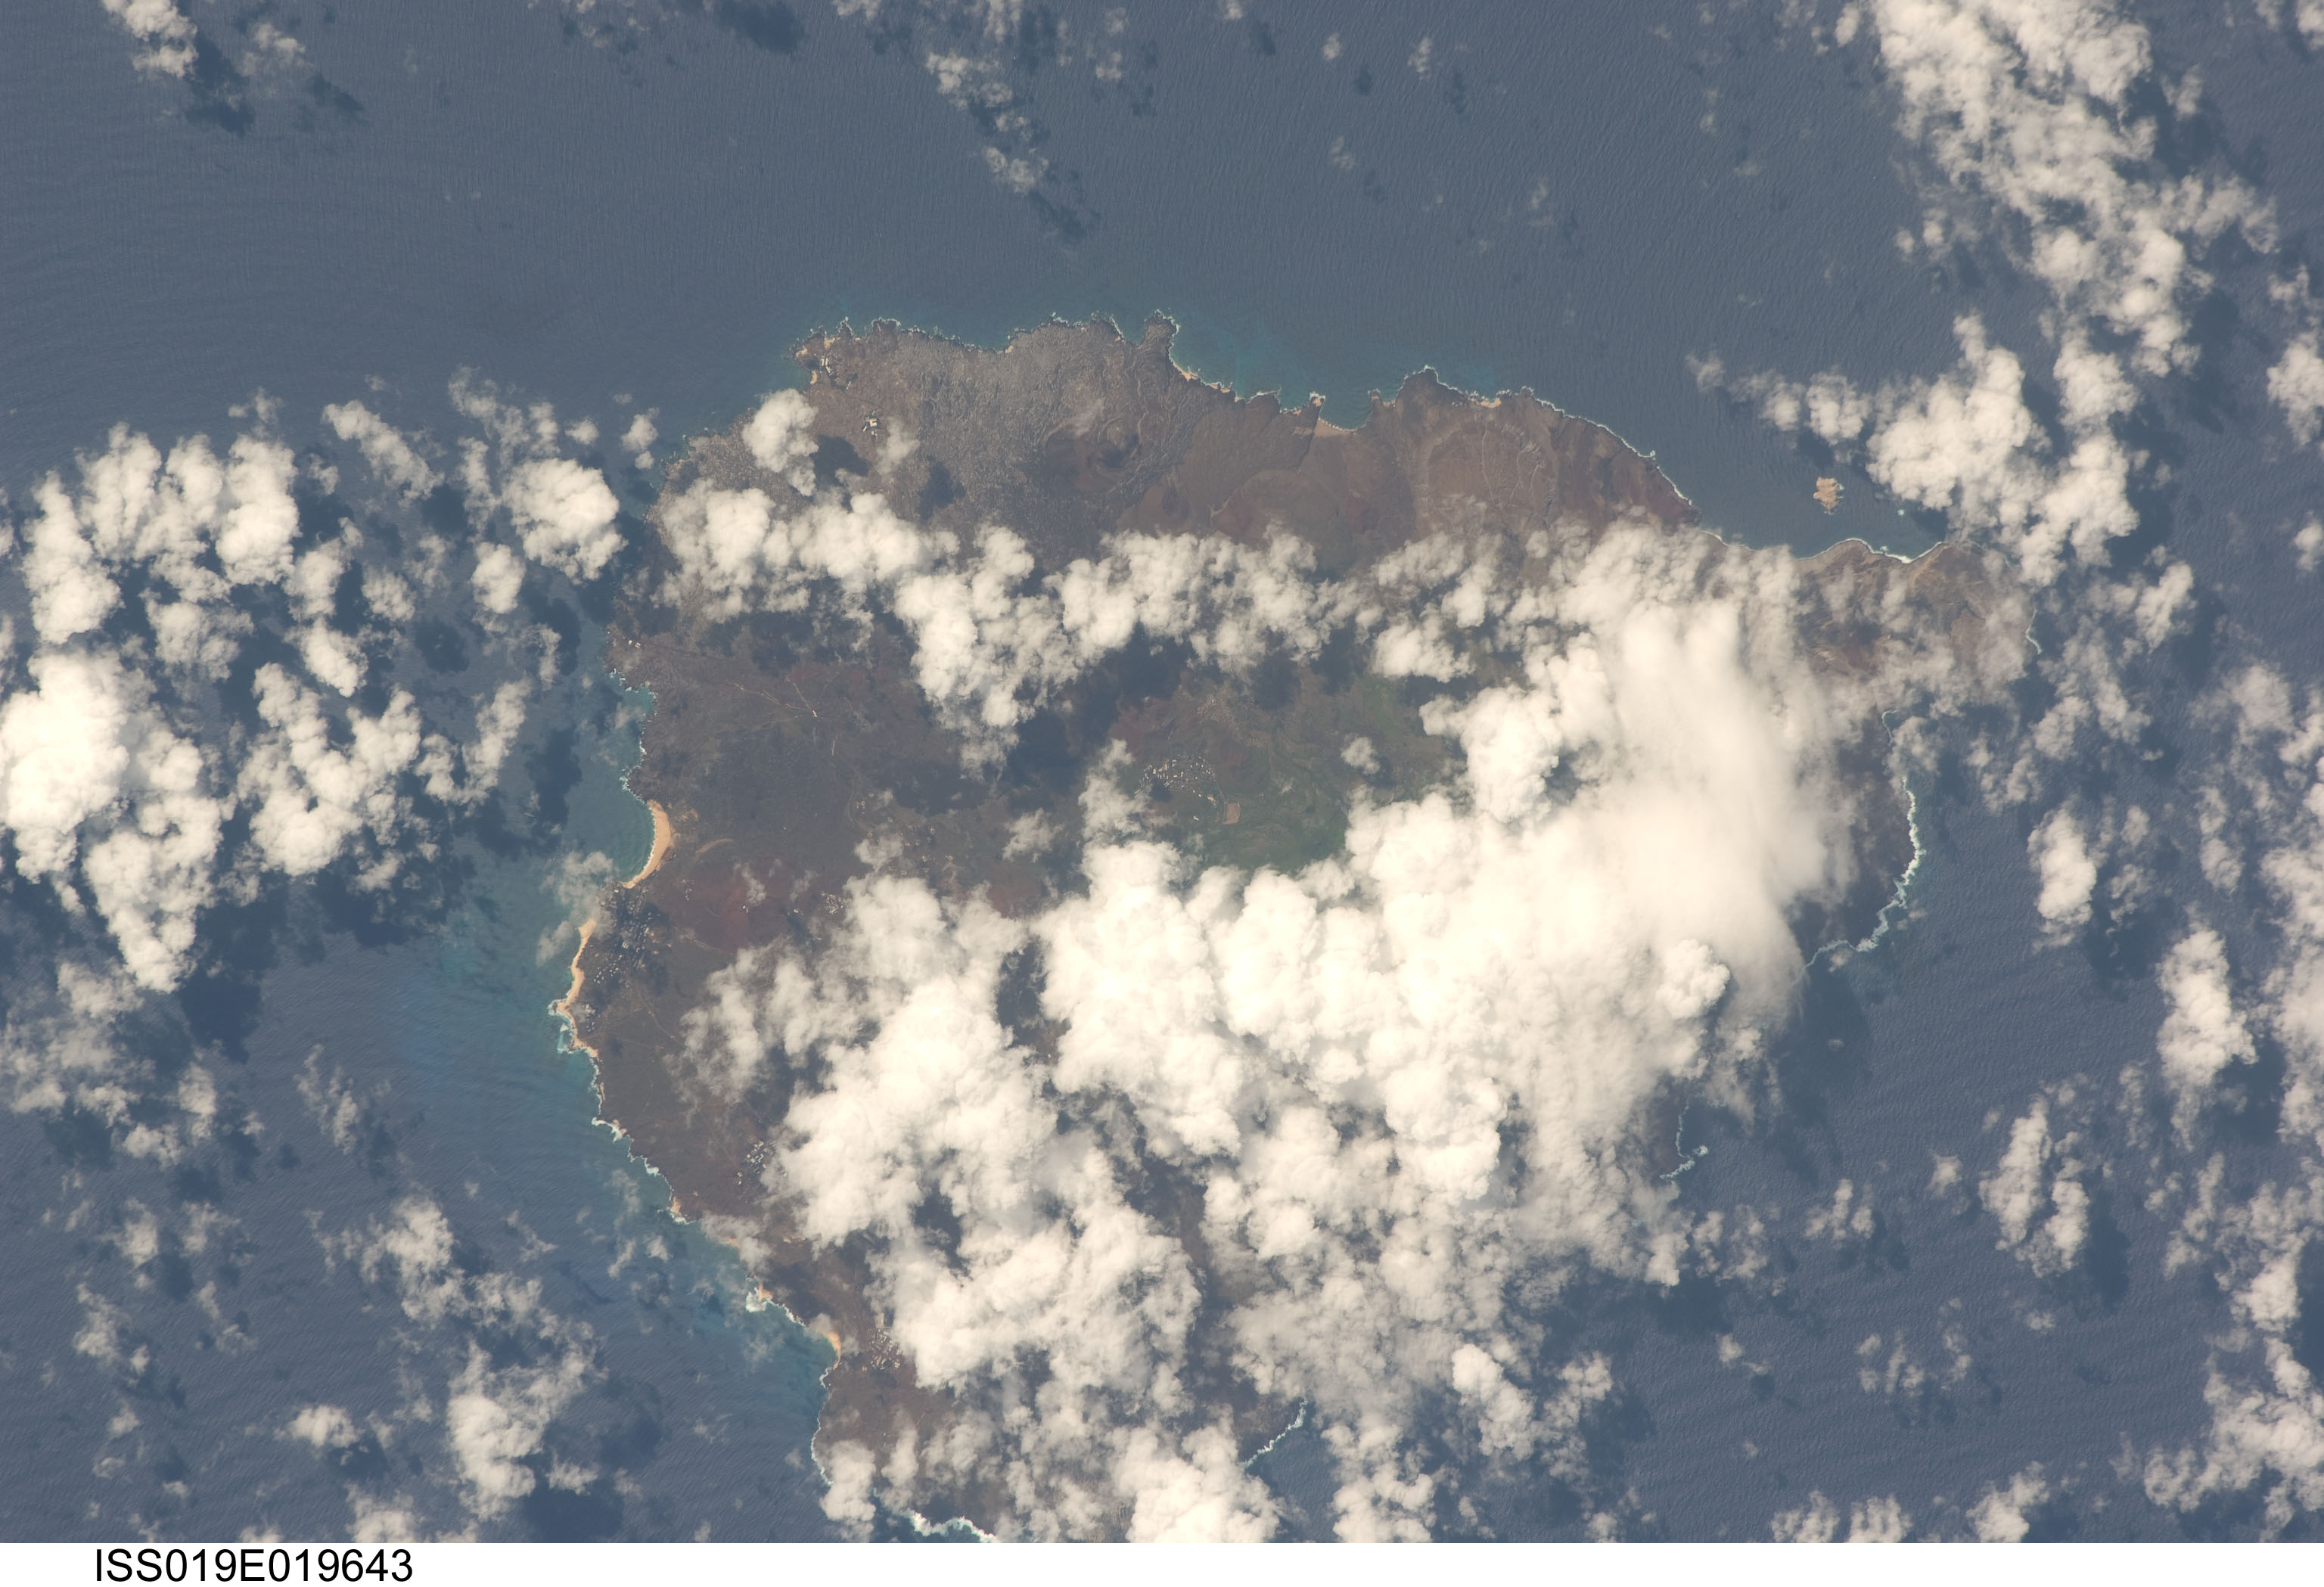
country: ATLANTIC OCEAN I(S).
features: ASCENSION ISLAND, GEORGETOWN, THE PEAK
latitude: -7.9
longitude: -14.4
